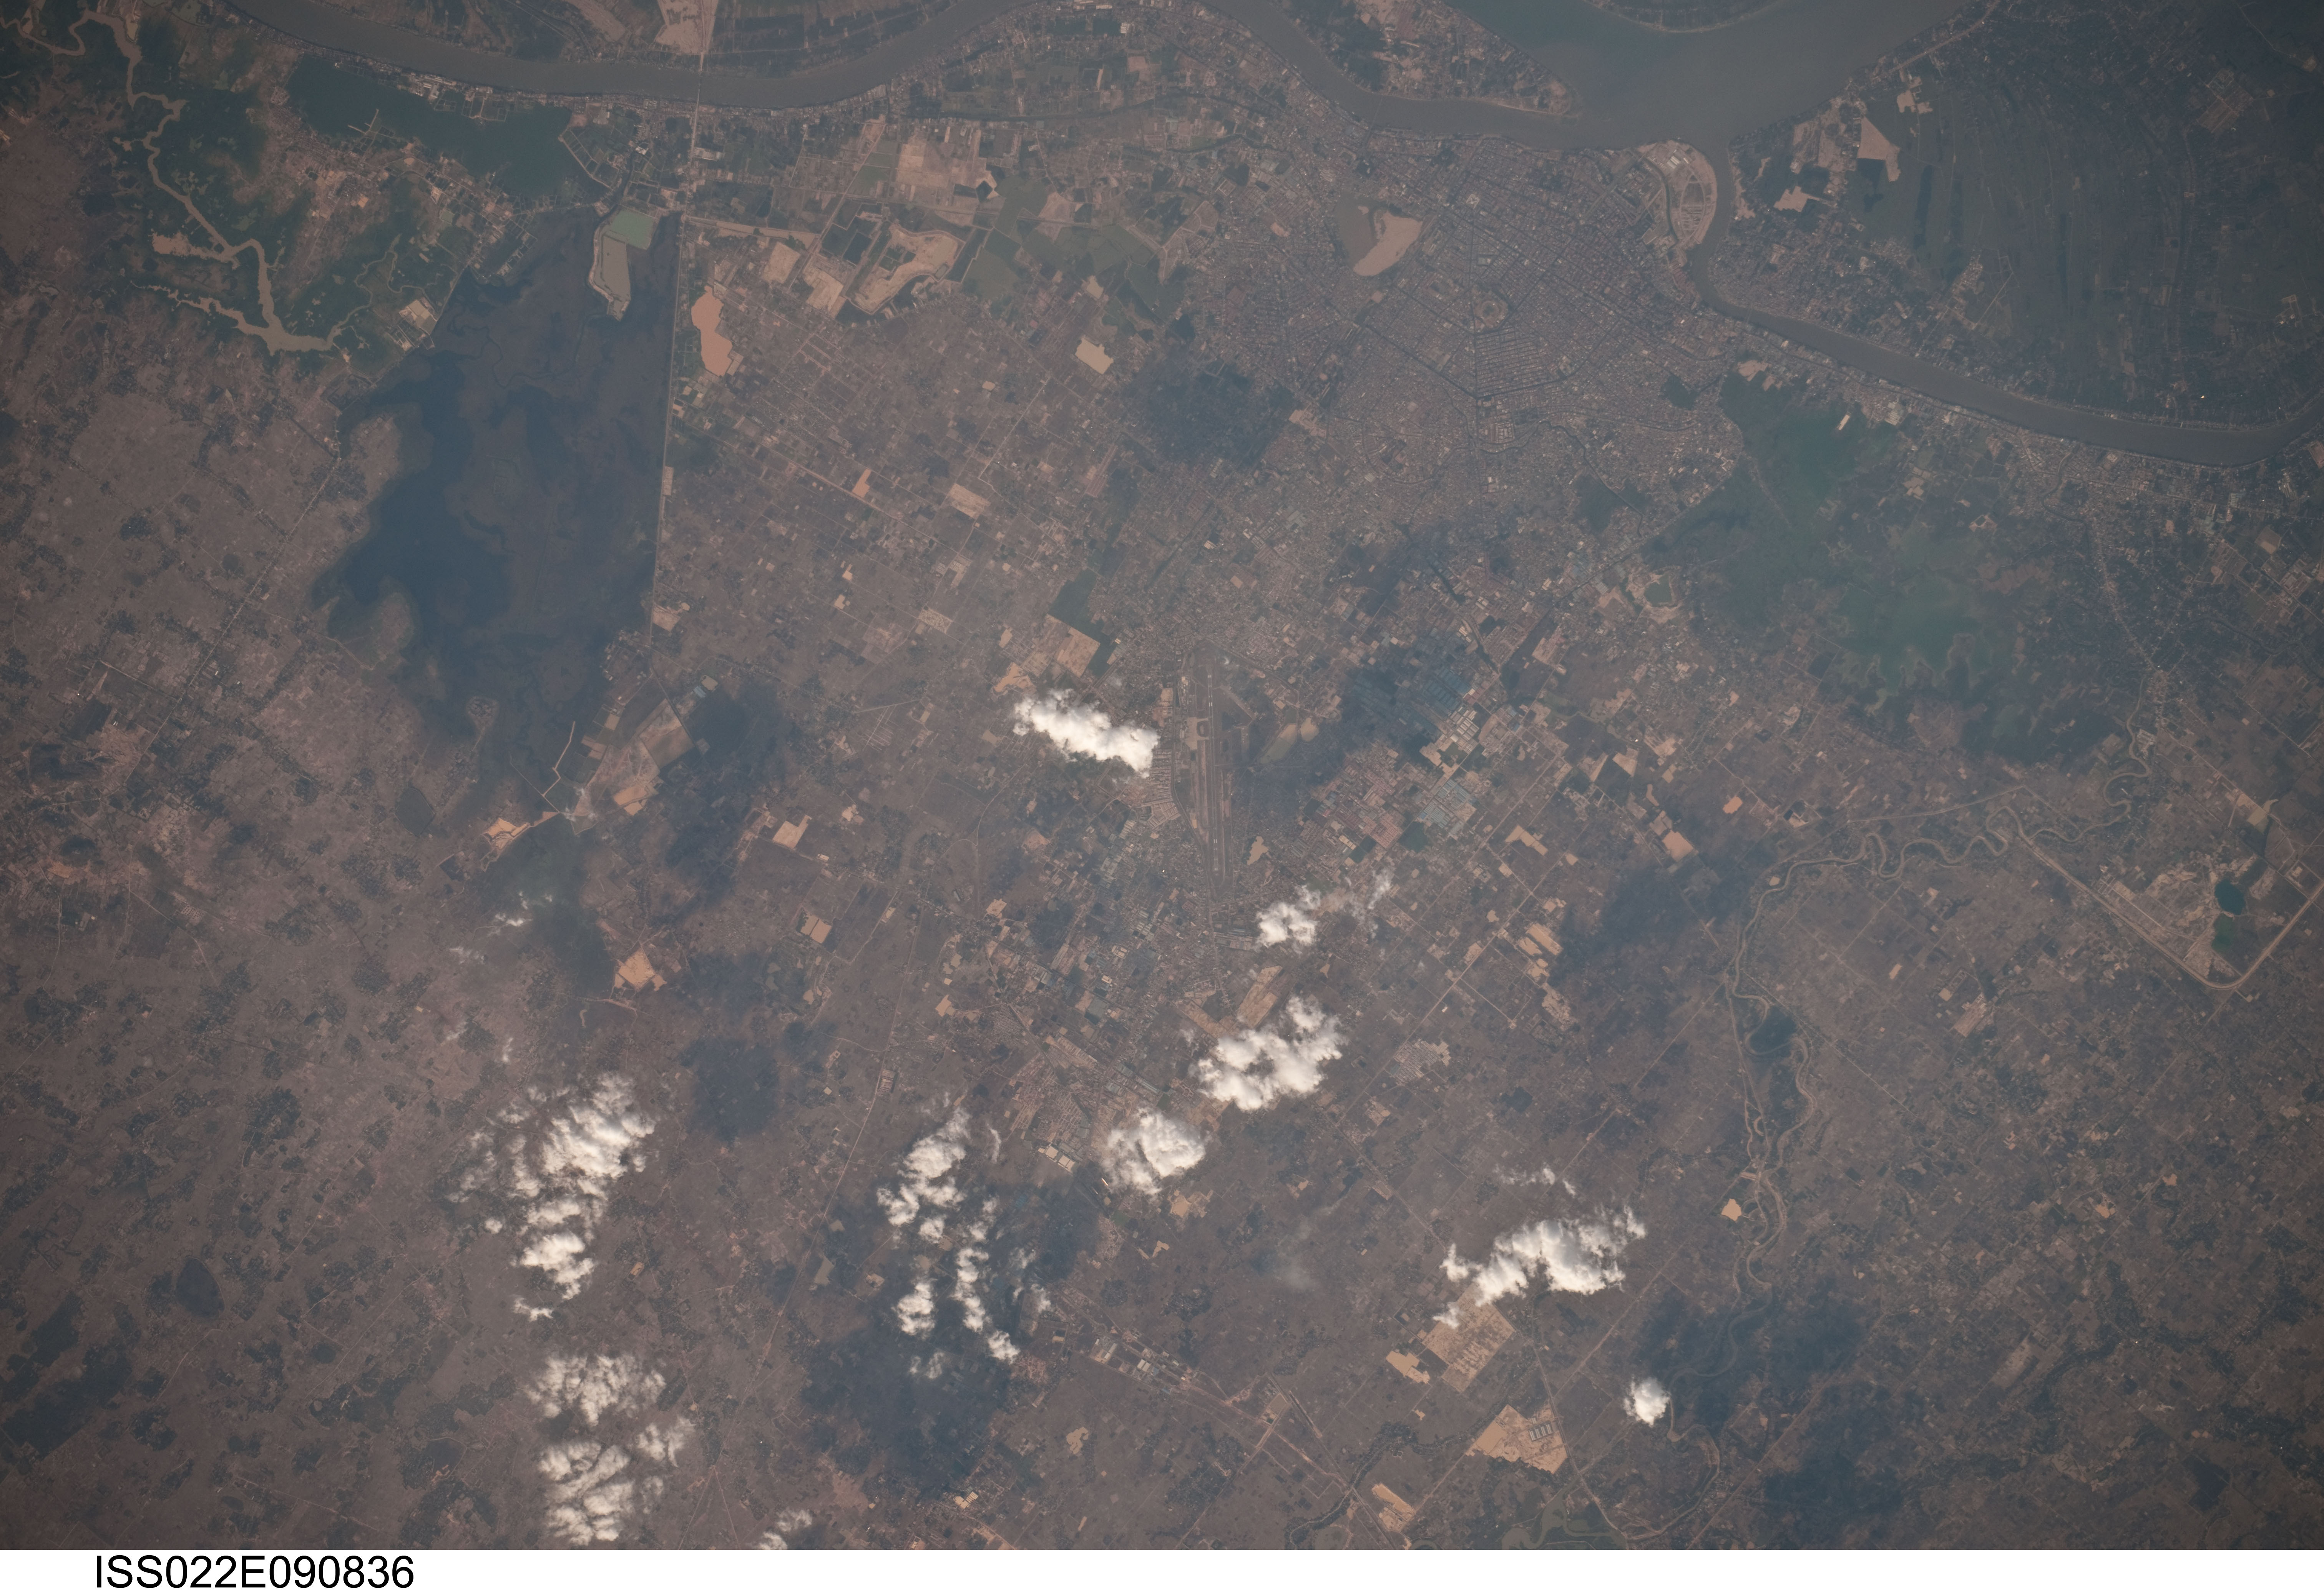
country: CAMBODIA
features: PHNOM PENH, SAP R., MEKONG RIVER
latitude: 11.6
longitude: 104.8
